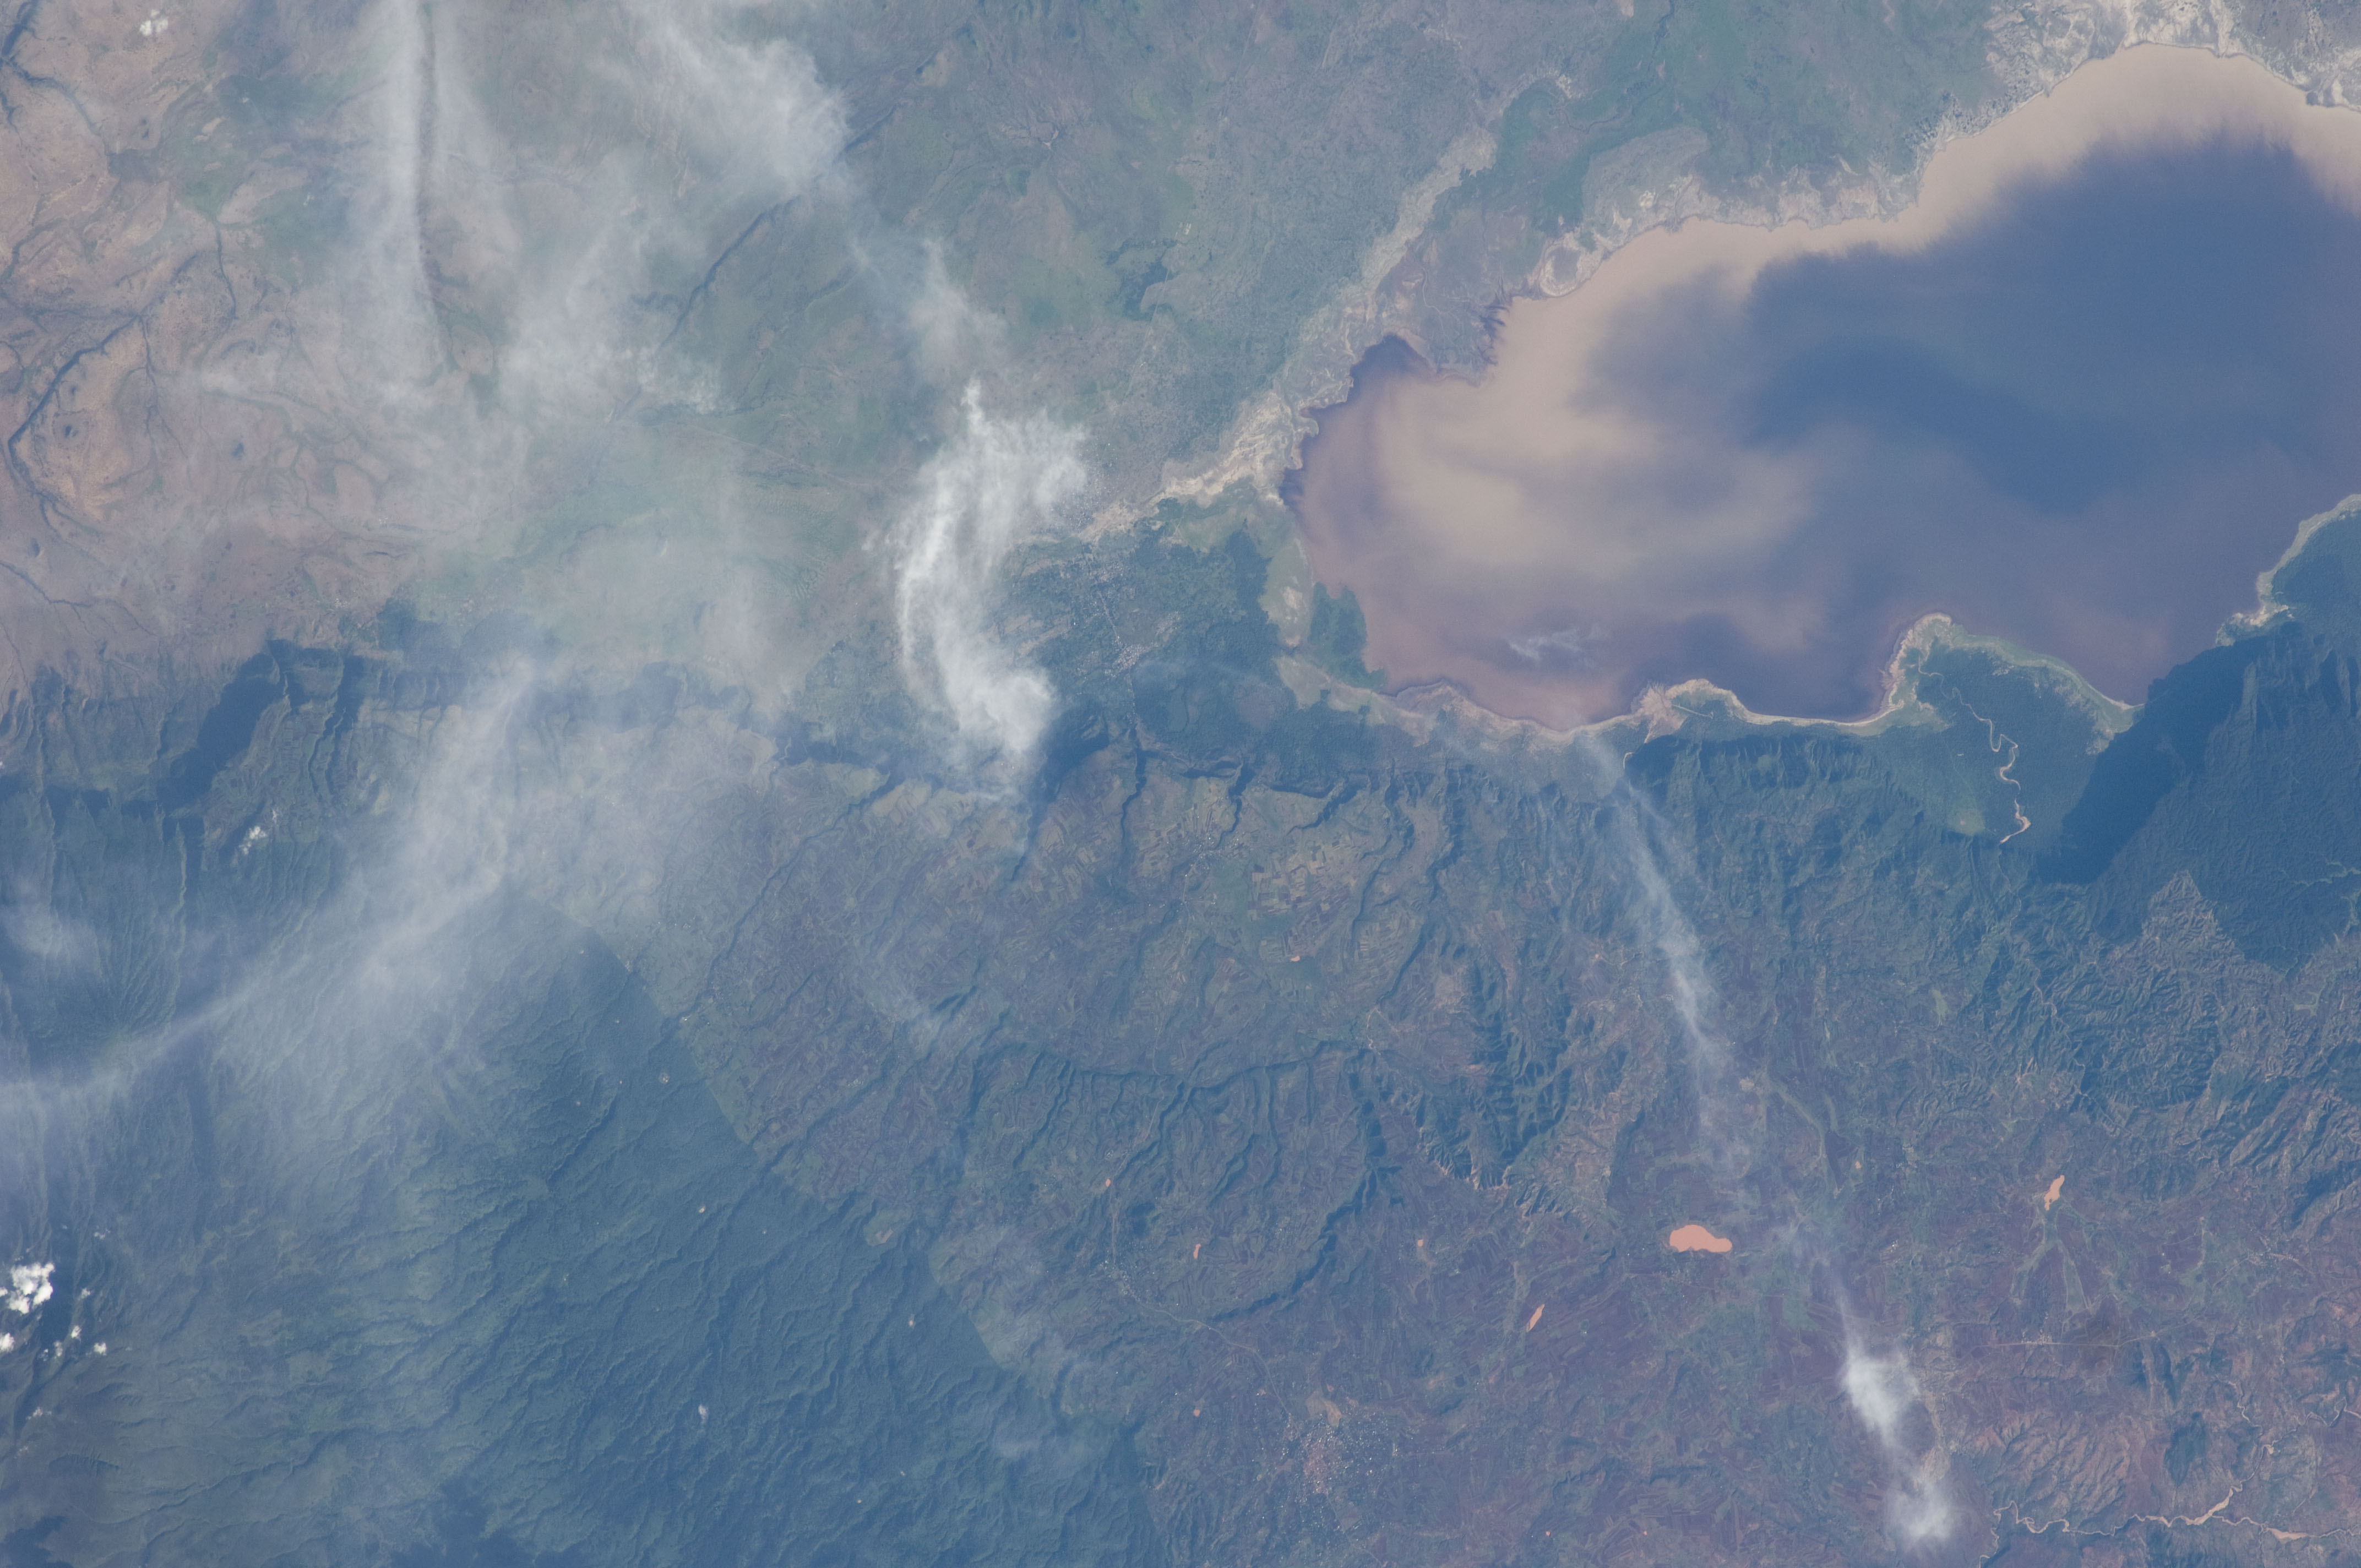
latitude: -3.4
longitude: 35.8
